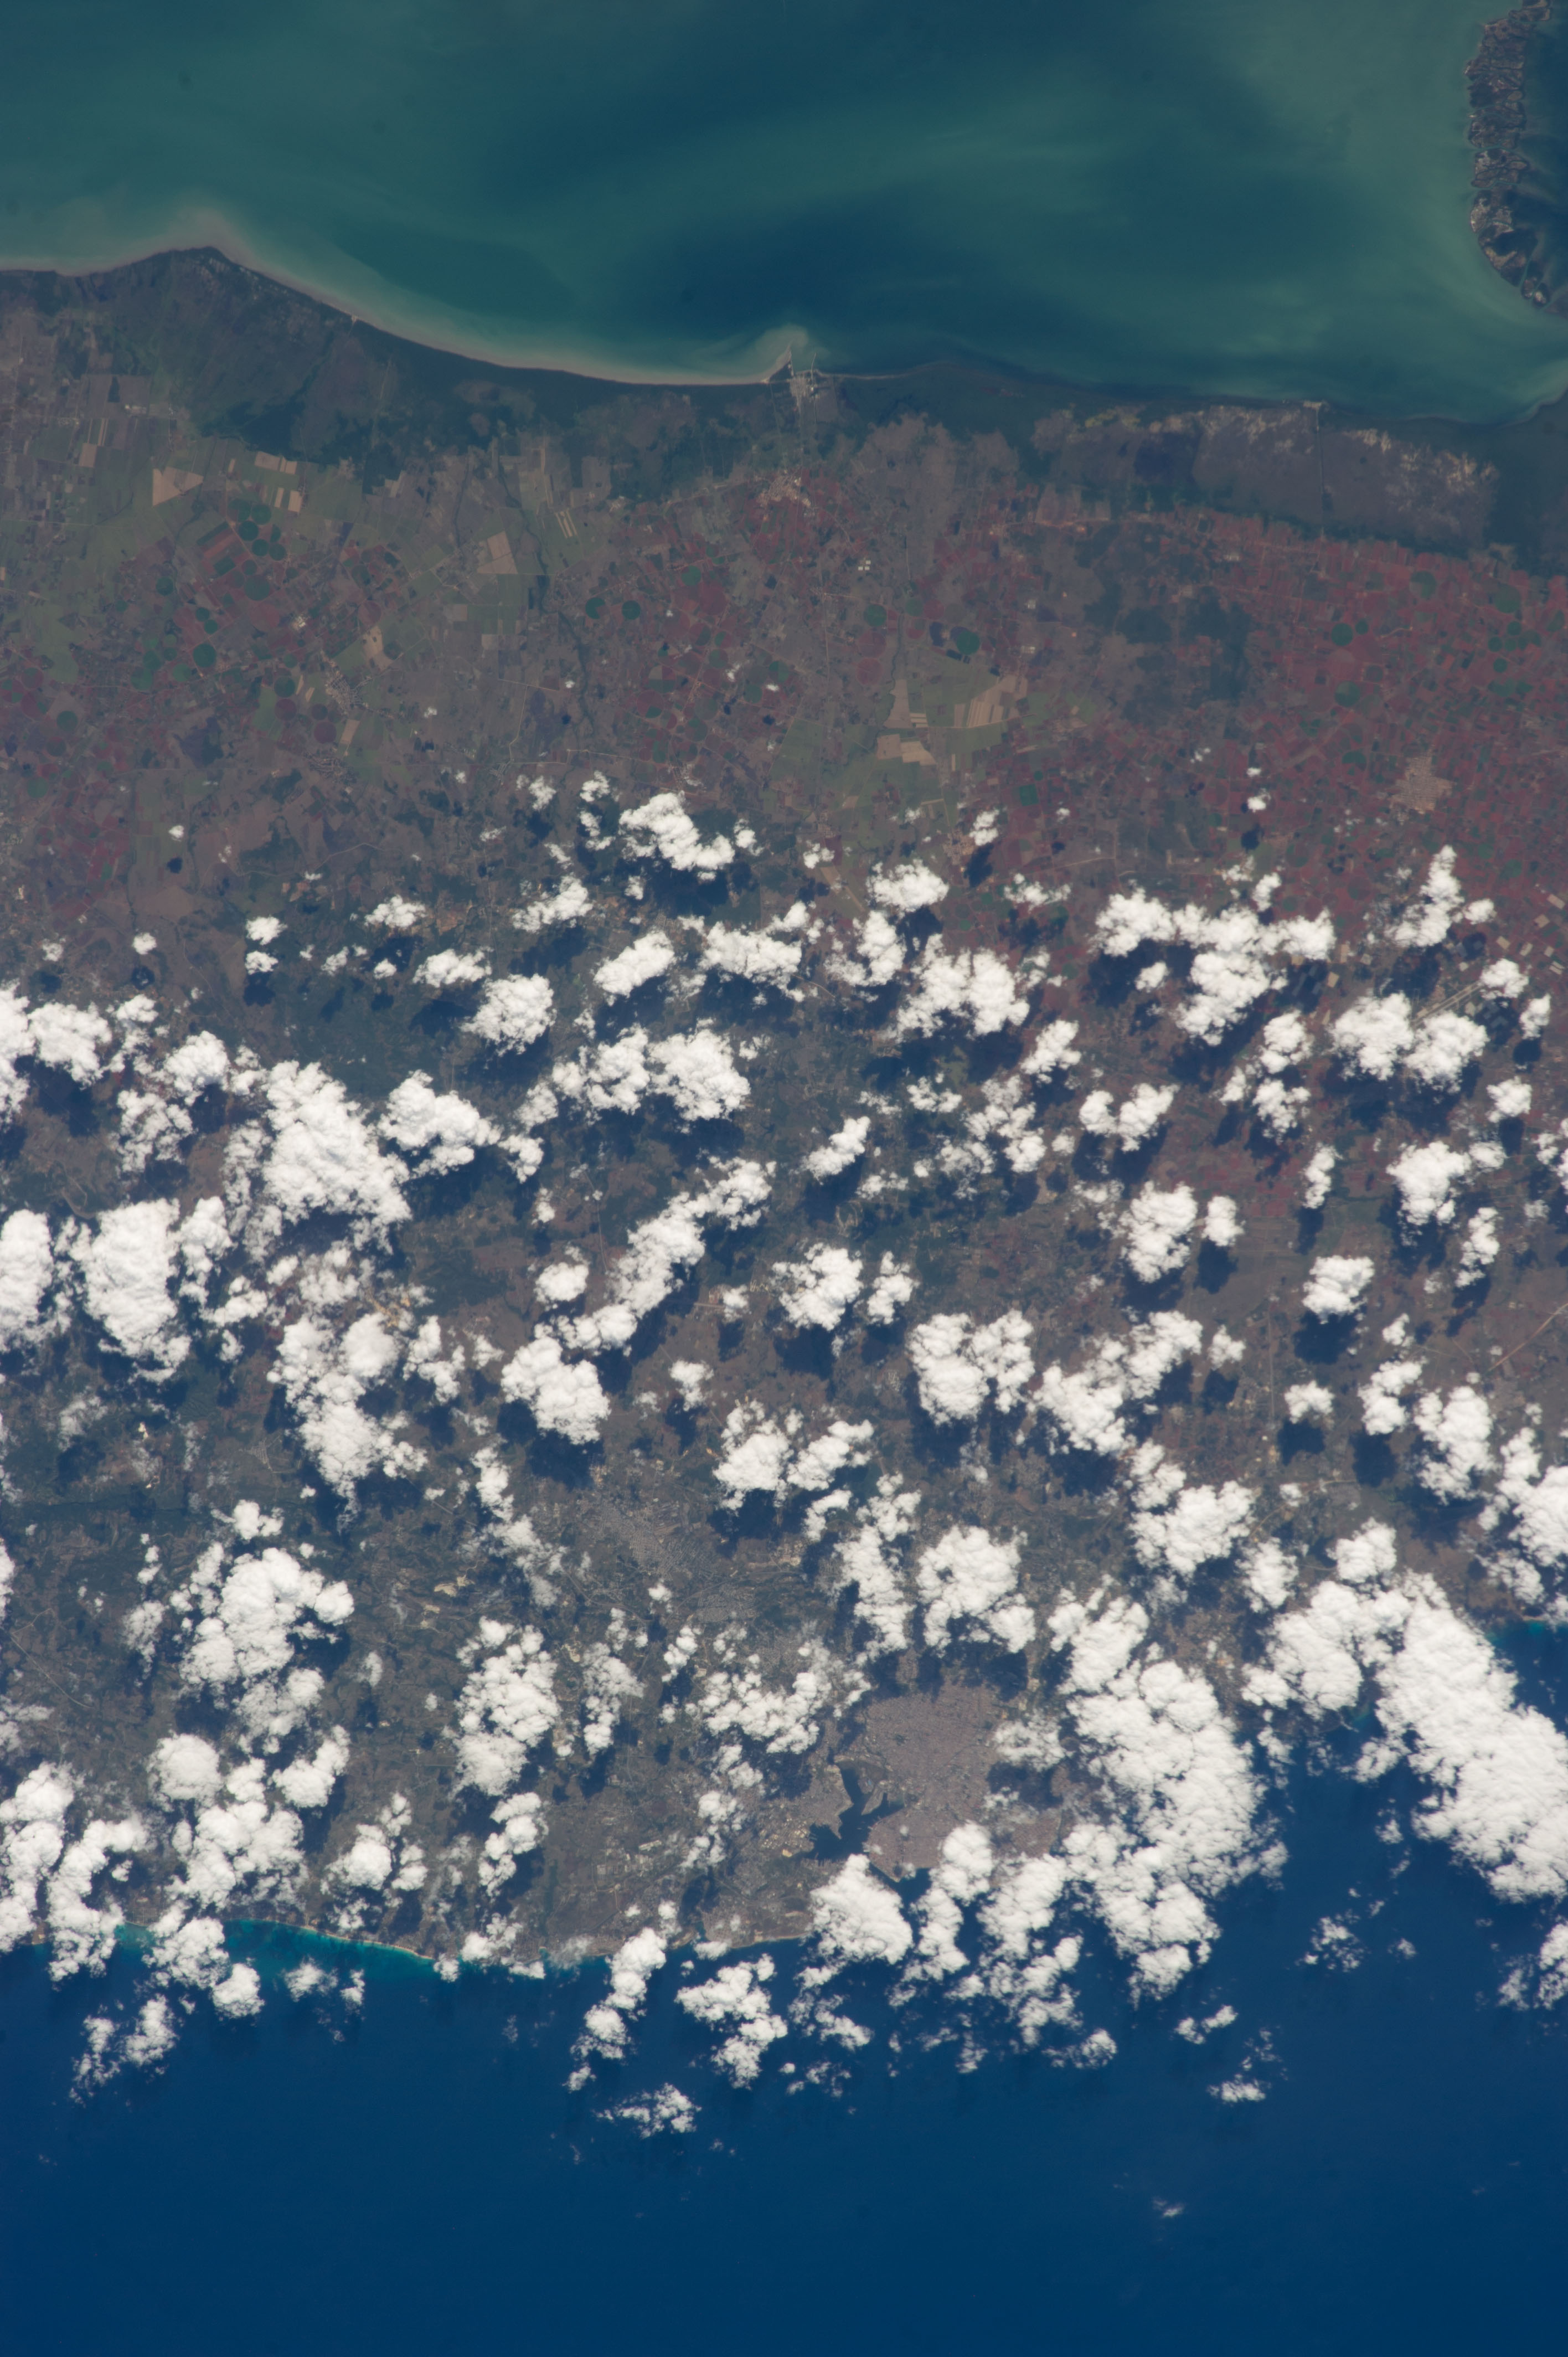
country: CUBA
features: HAVANA, HAVANA PORT, AGR.
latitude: 22.9
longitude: -82.3
